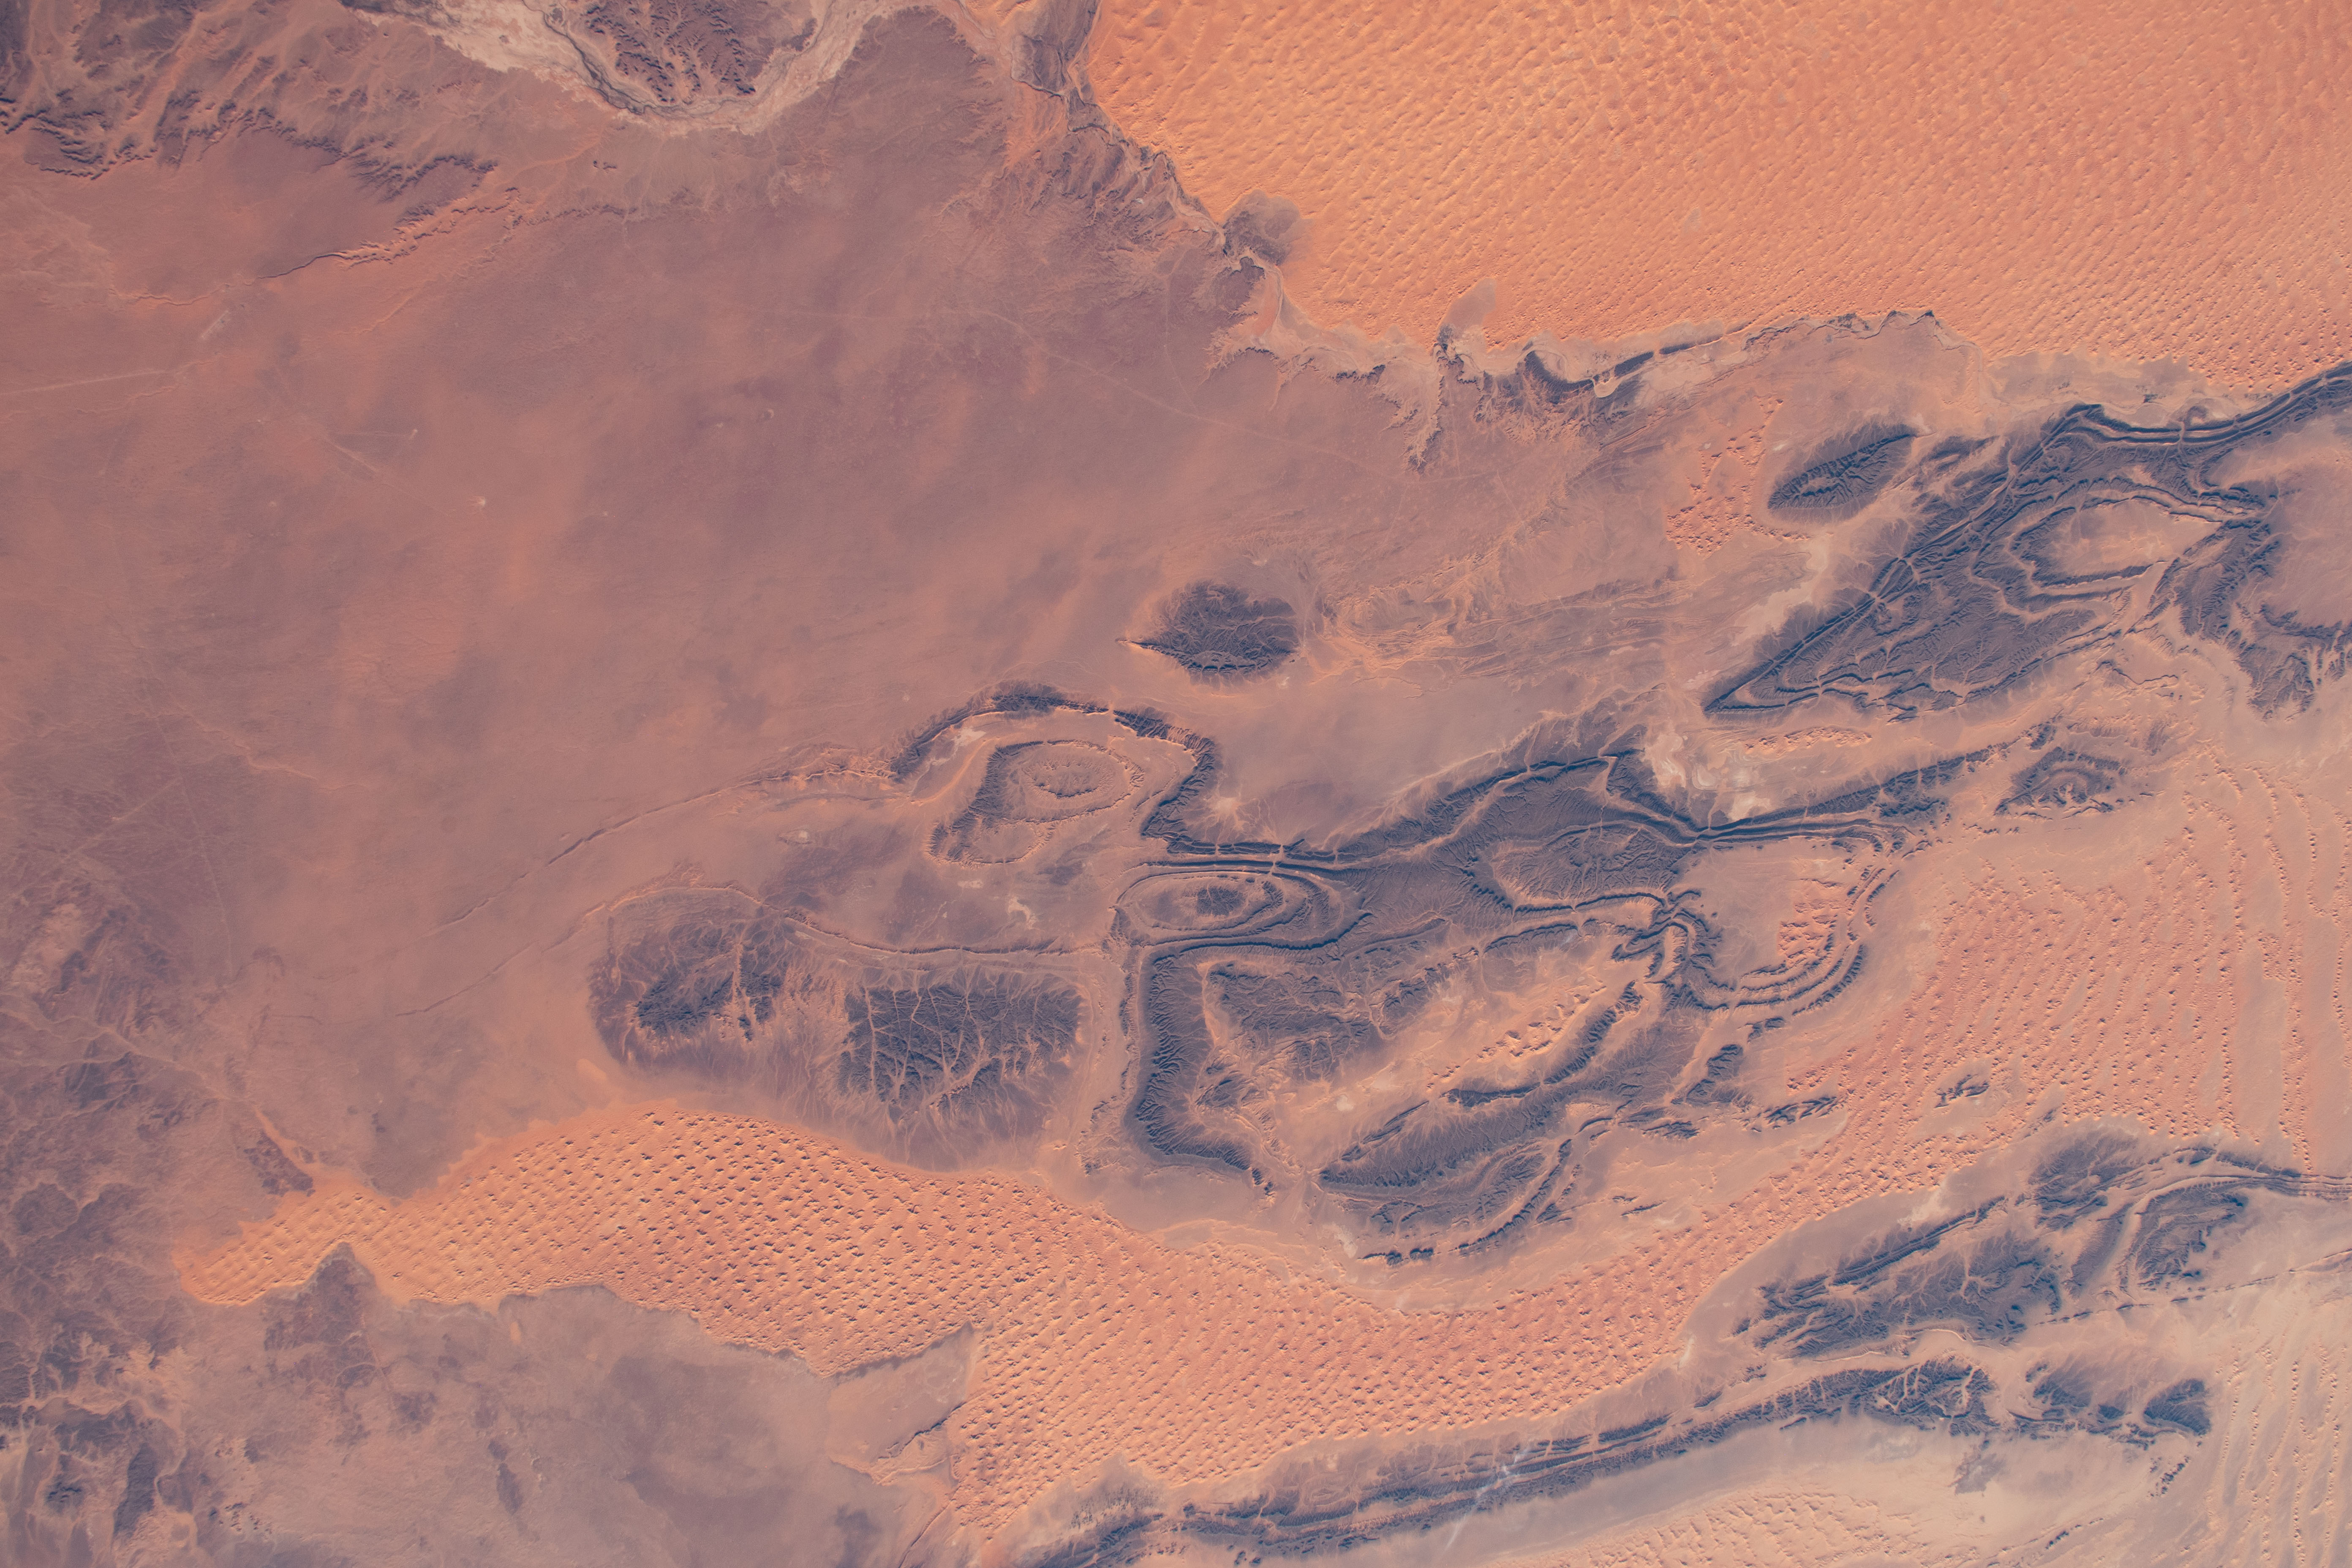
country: ALGERIA
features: NOT SPECIFIED, DESERT
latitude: 30.0
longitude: -2.5
